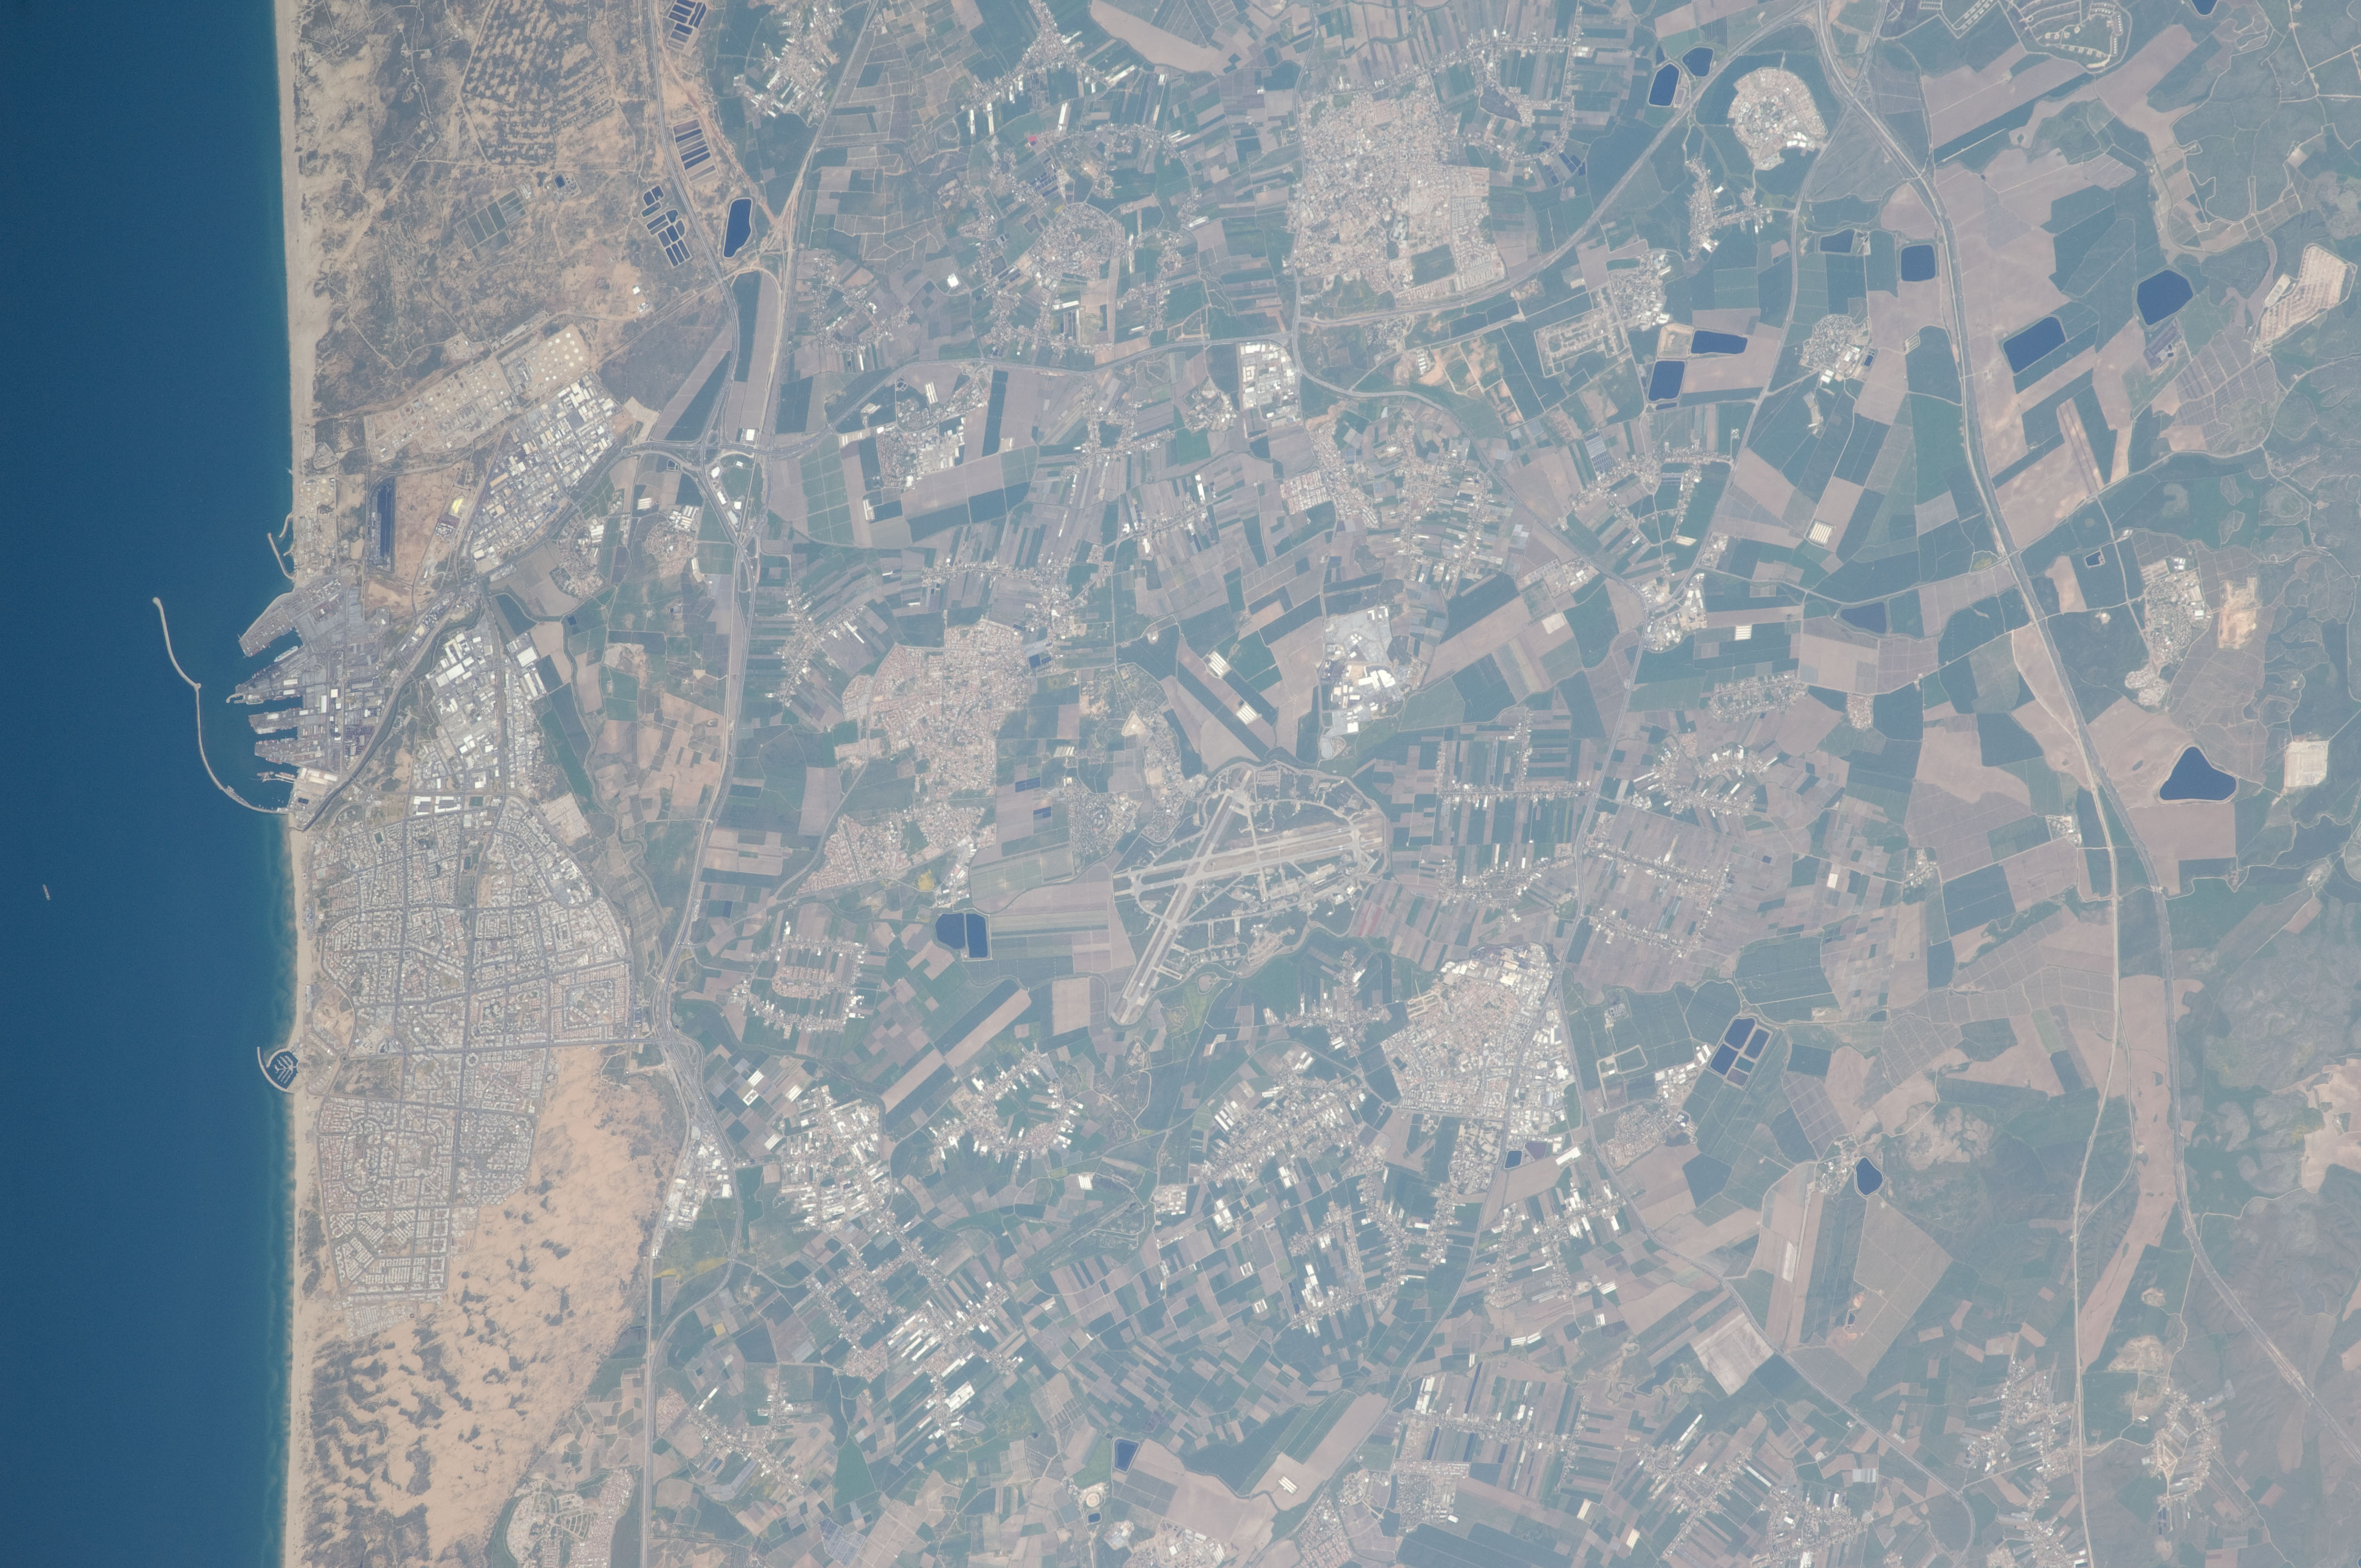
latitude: 31.8
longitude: 34.8
